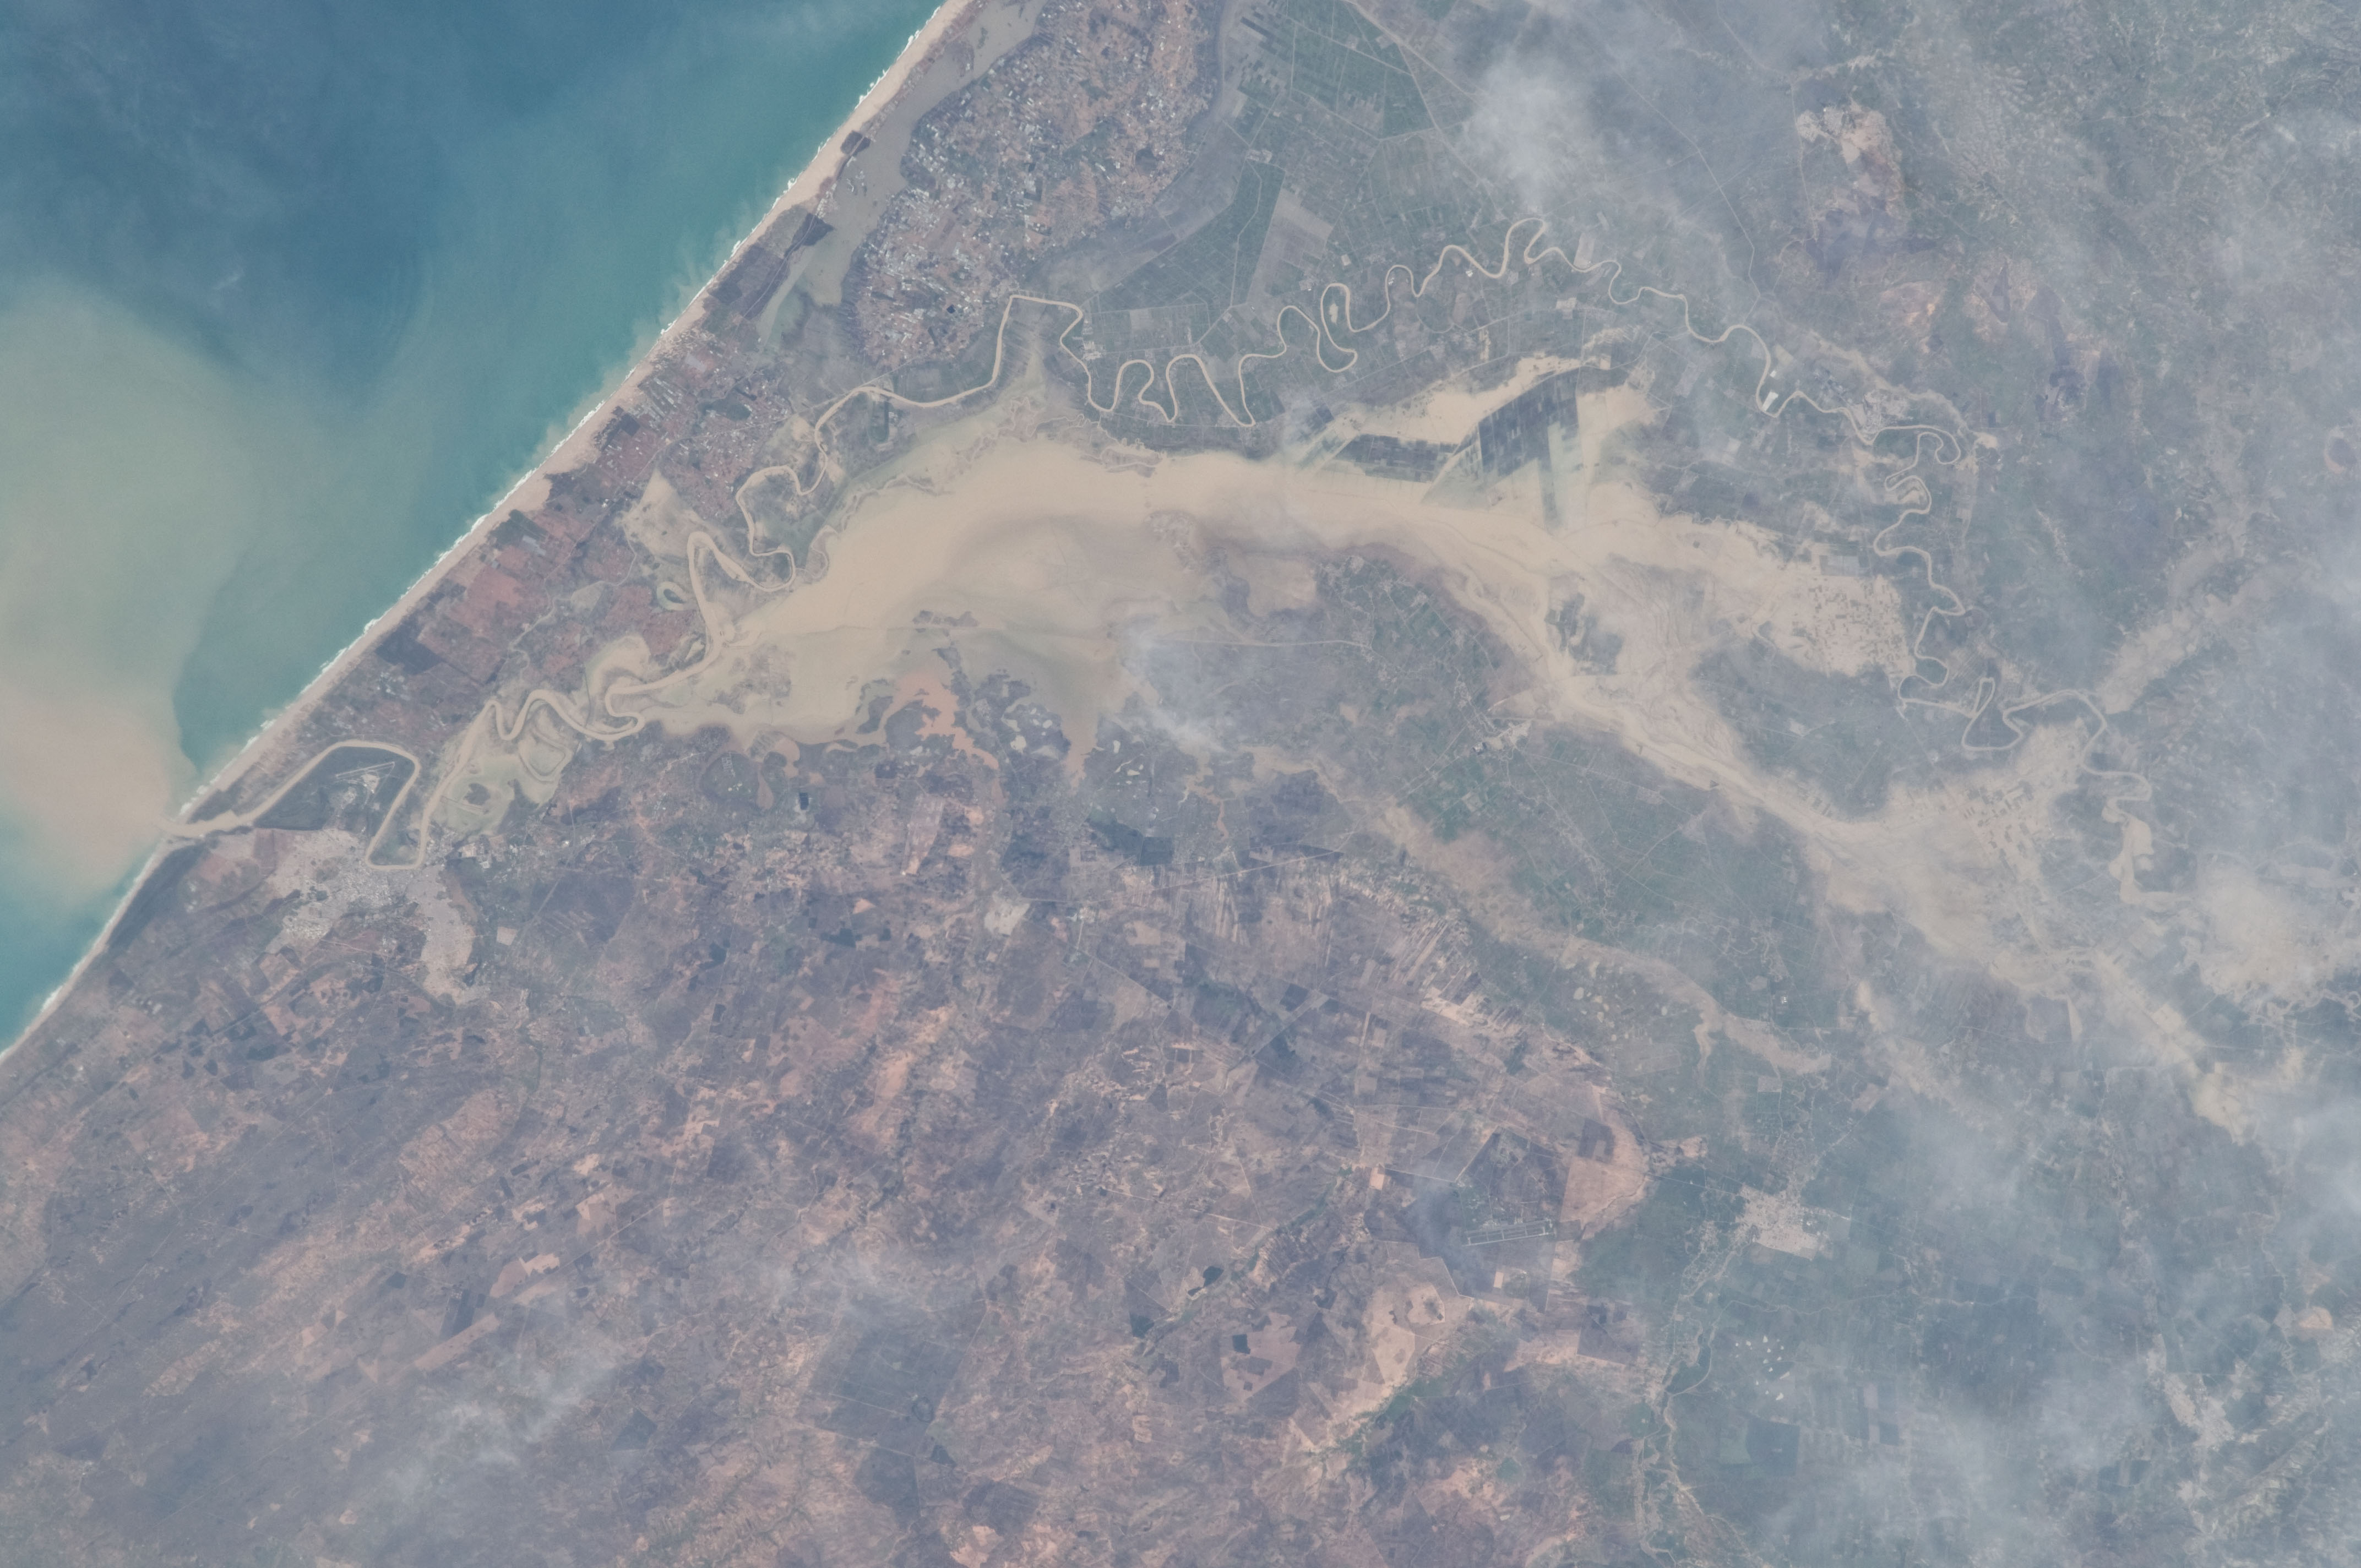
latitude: 34.3
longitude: -6.3
